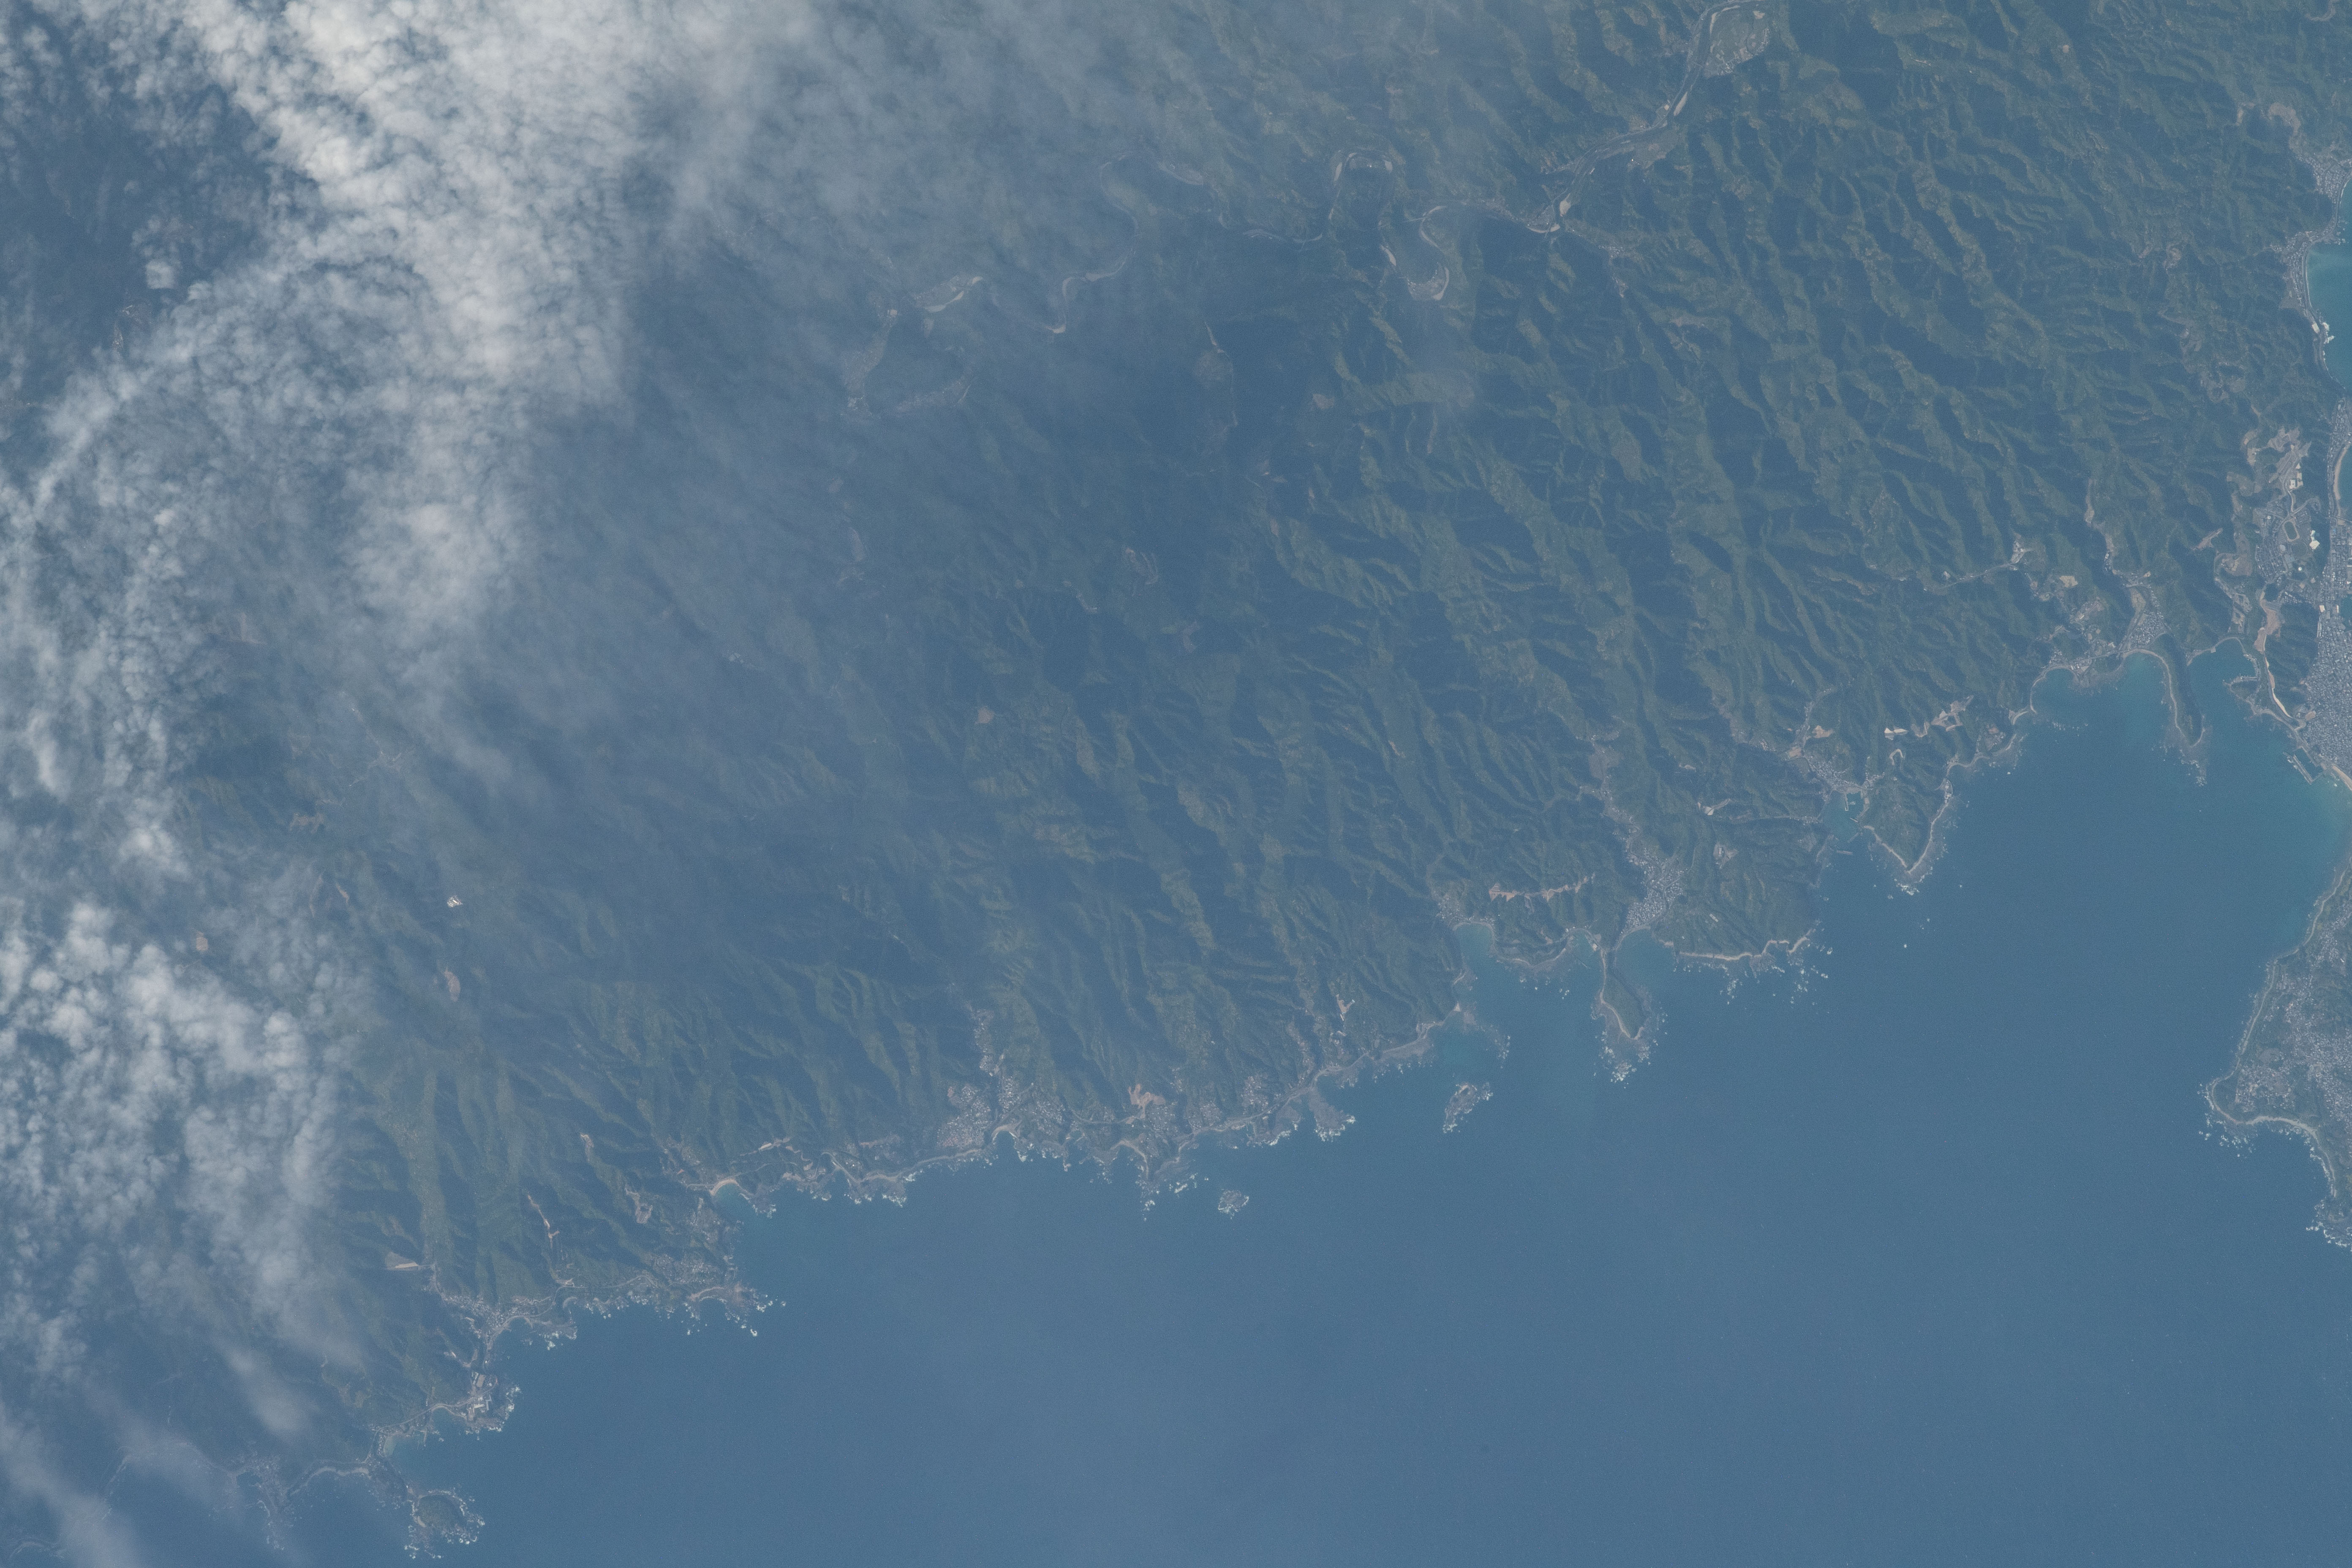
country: JAPAN
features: KUSHIMOTO CITY
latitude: 33.5
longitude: 135.6
